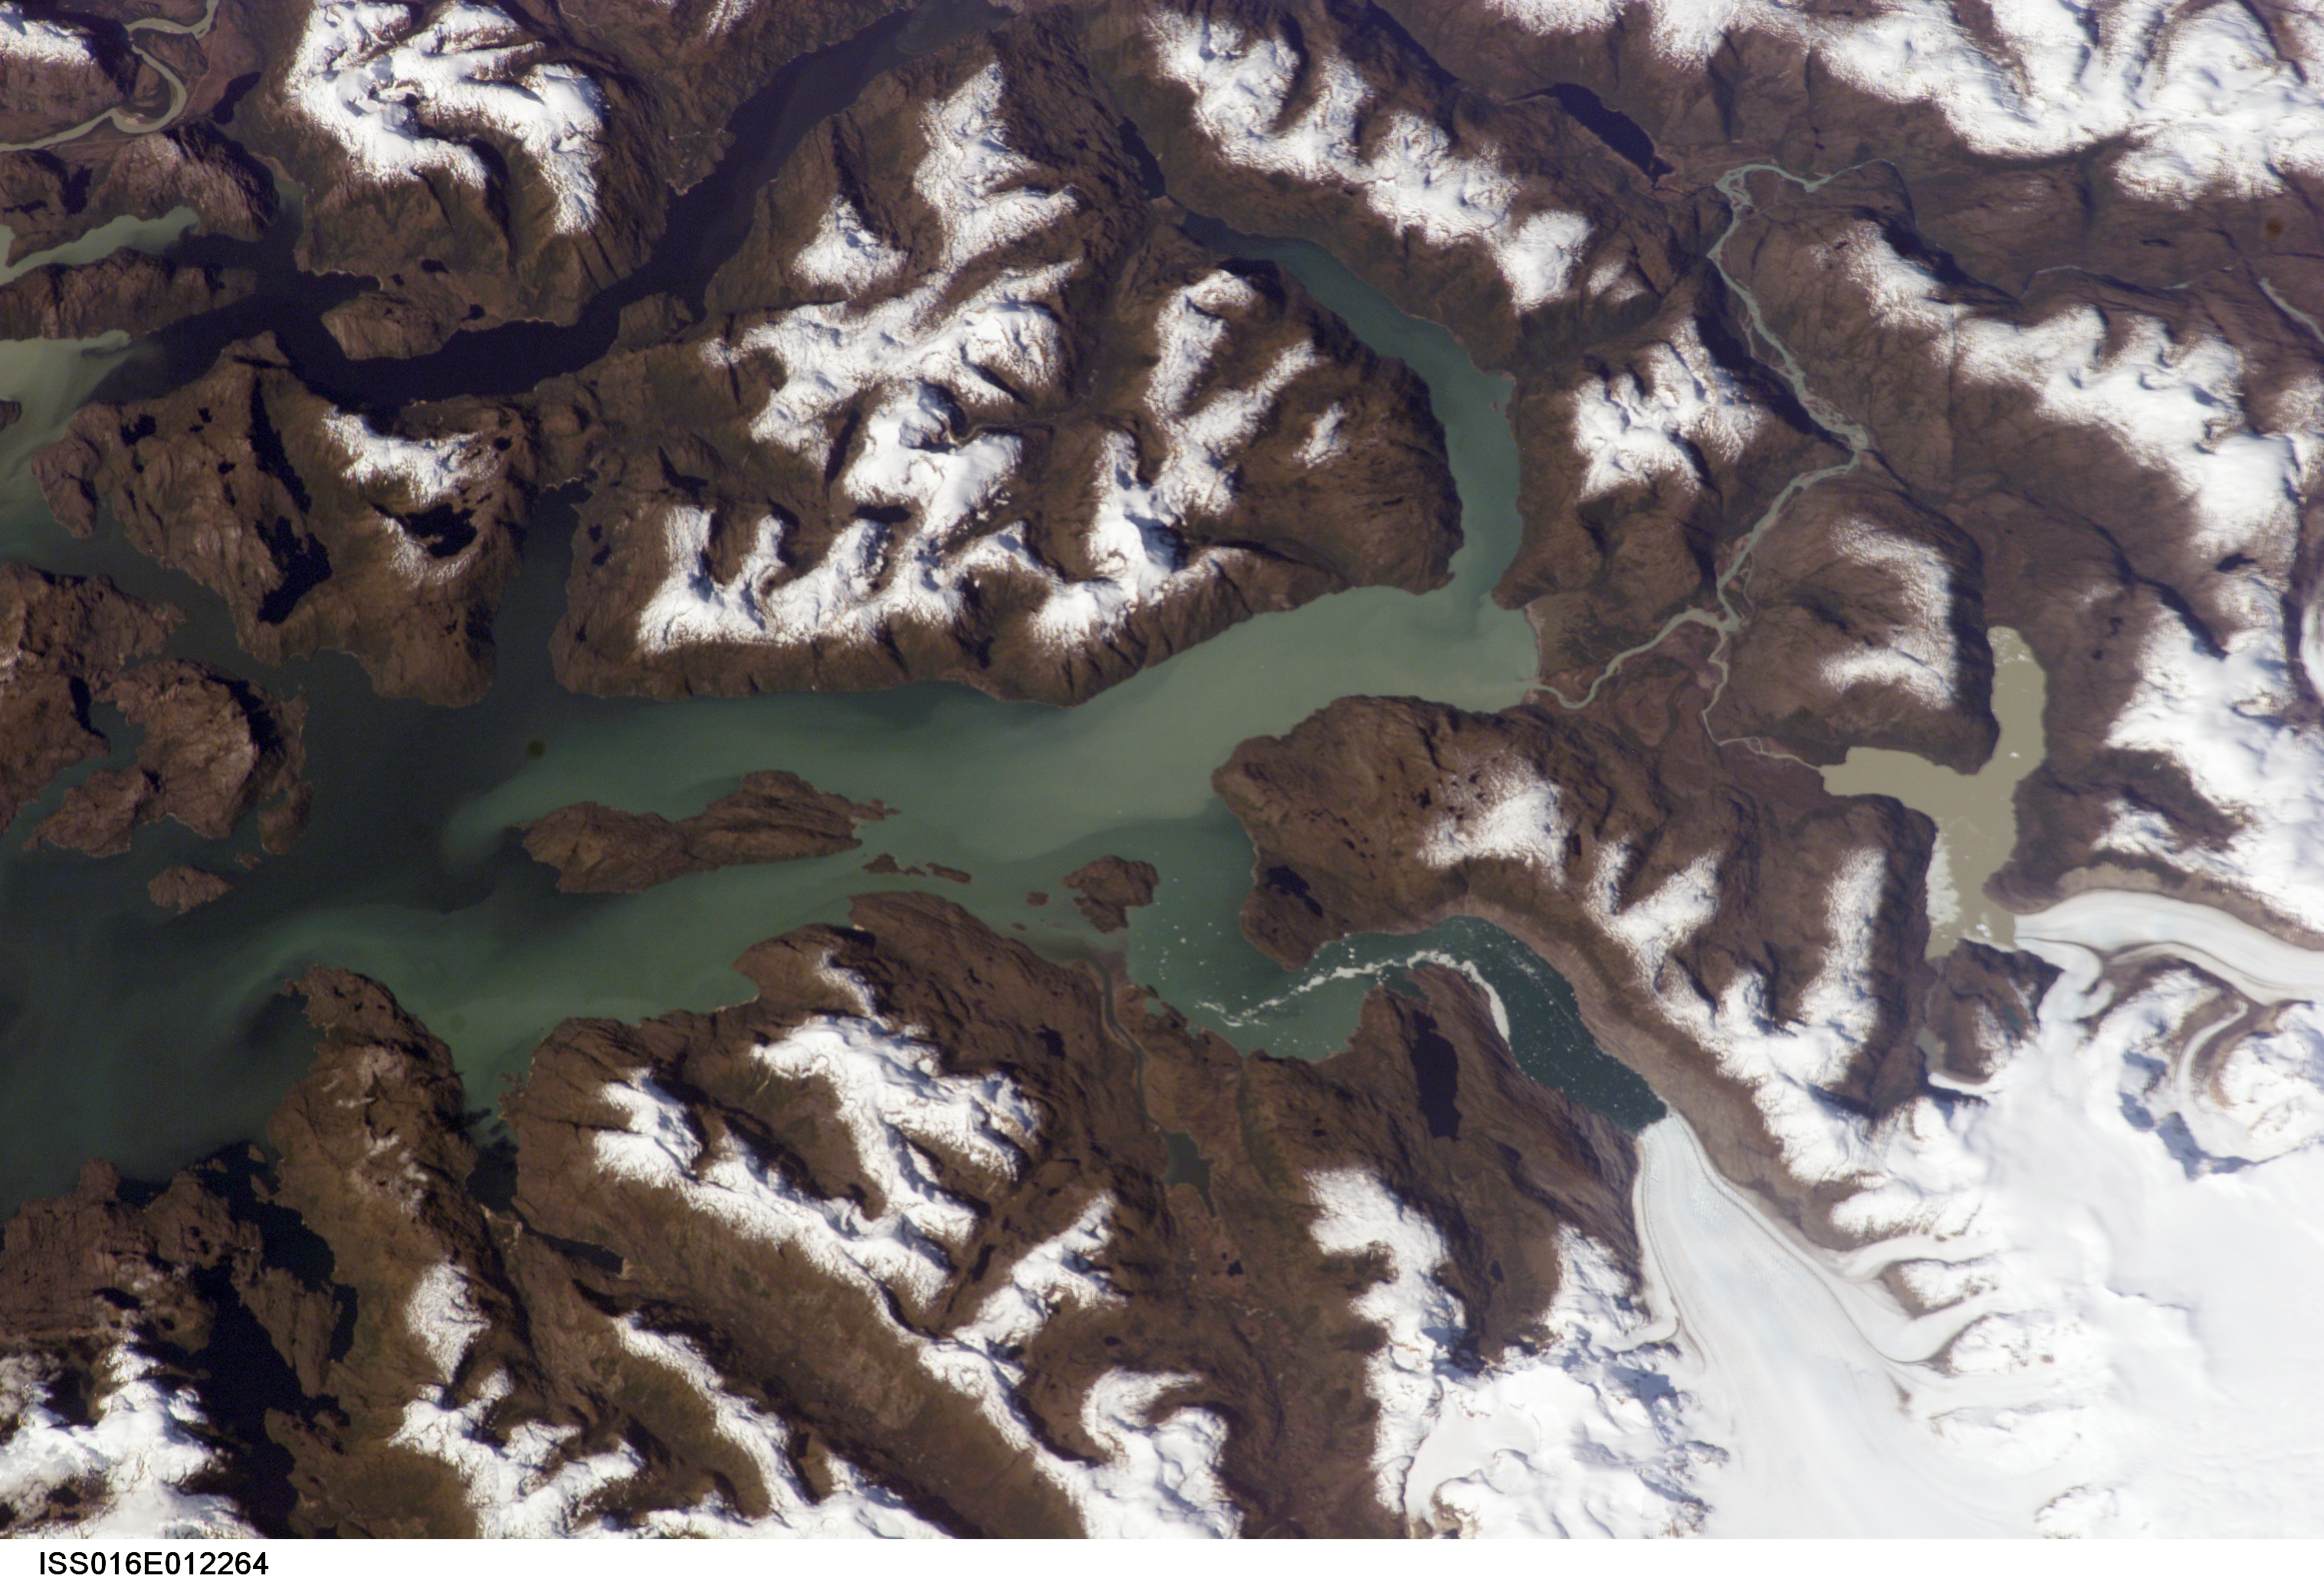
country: CHILE
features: JORGE MONTT GLACIER, FJORDS
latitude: -48.0
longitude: -73.5
